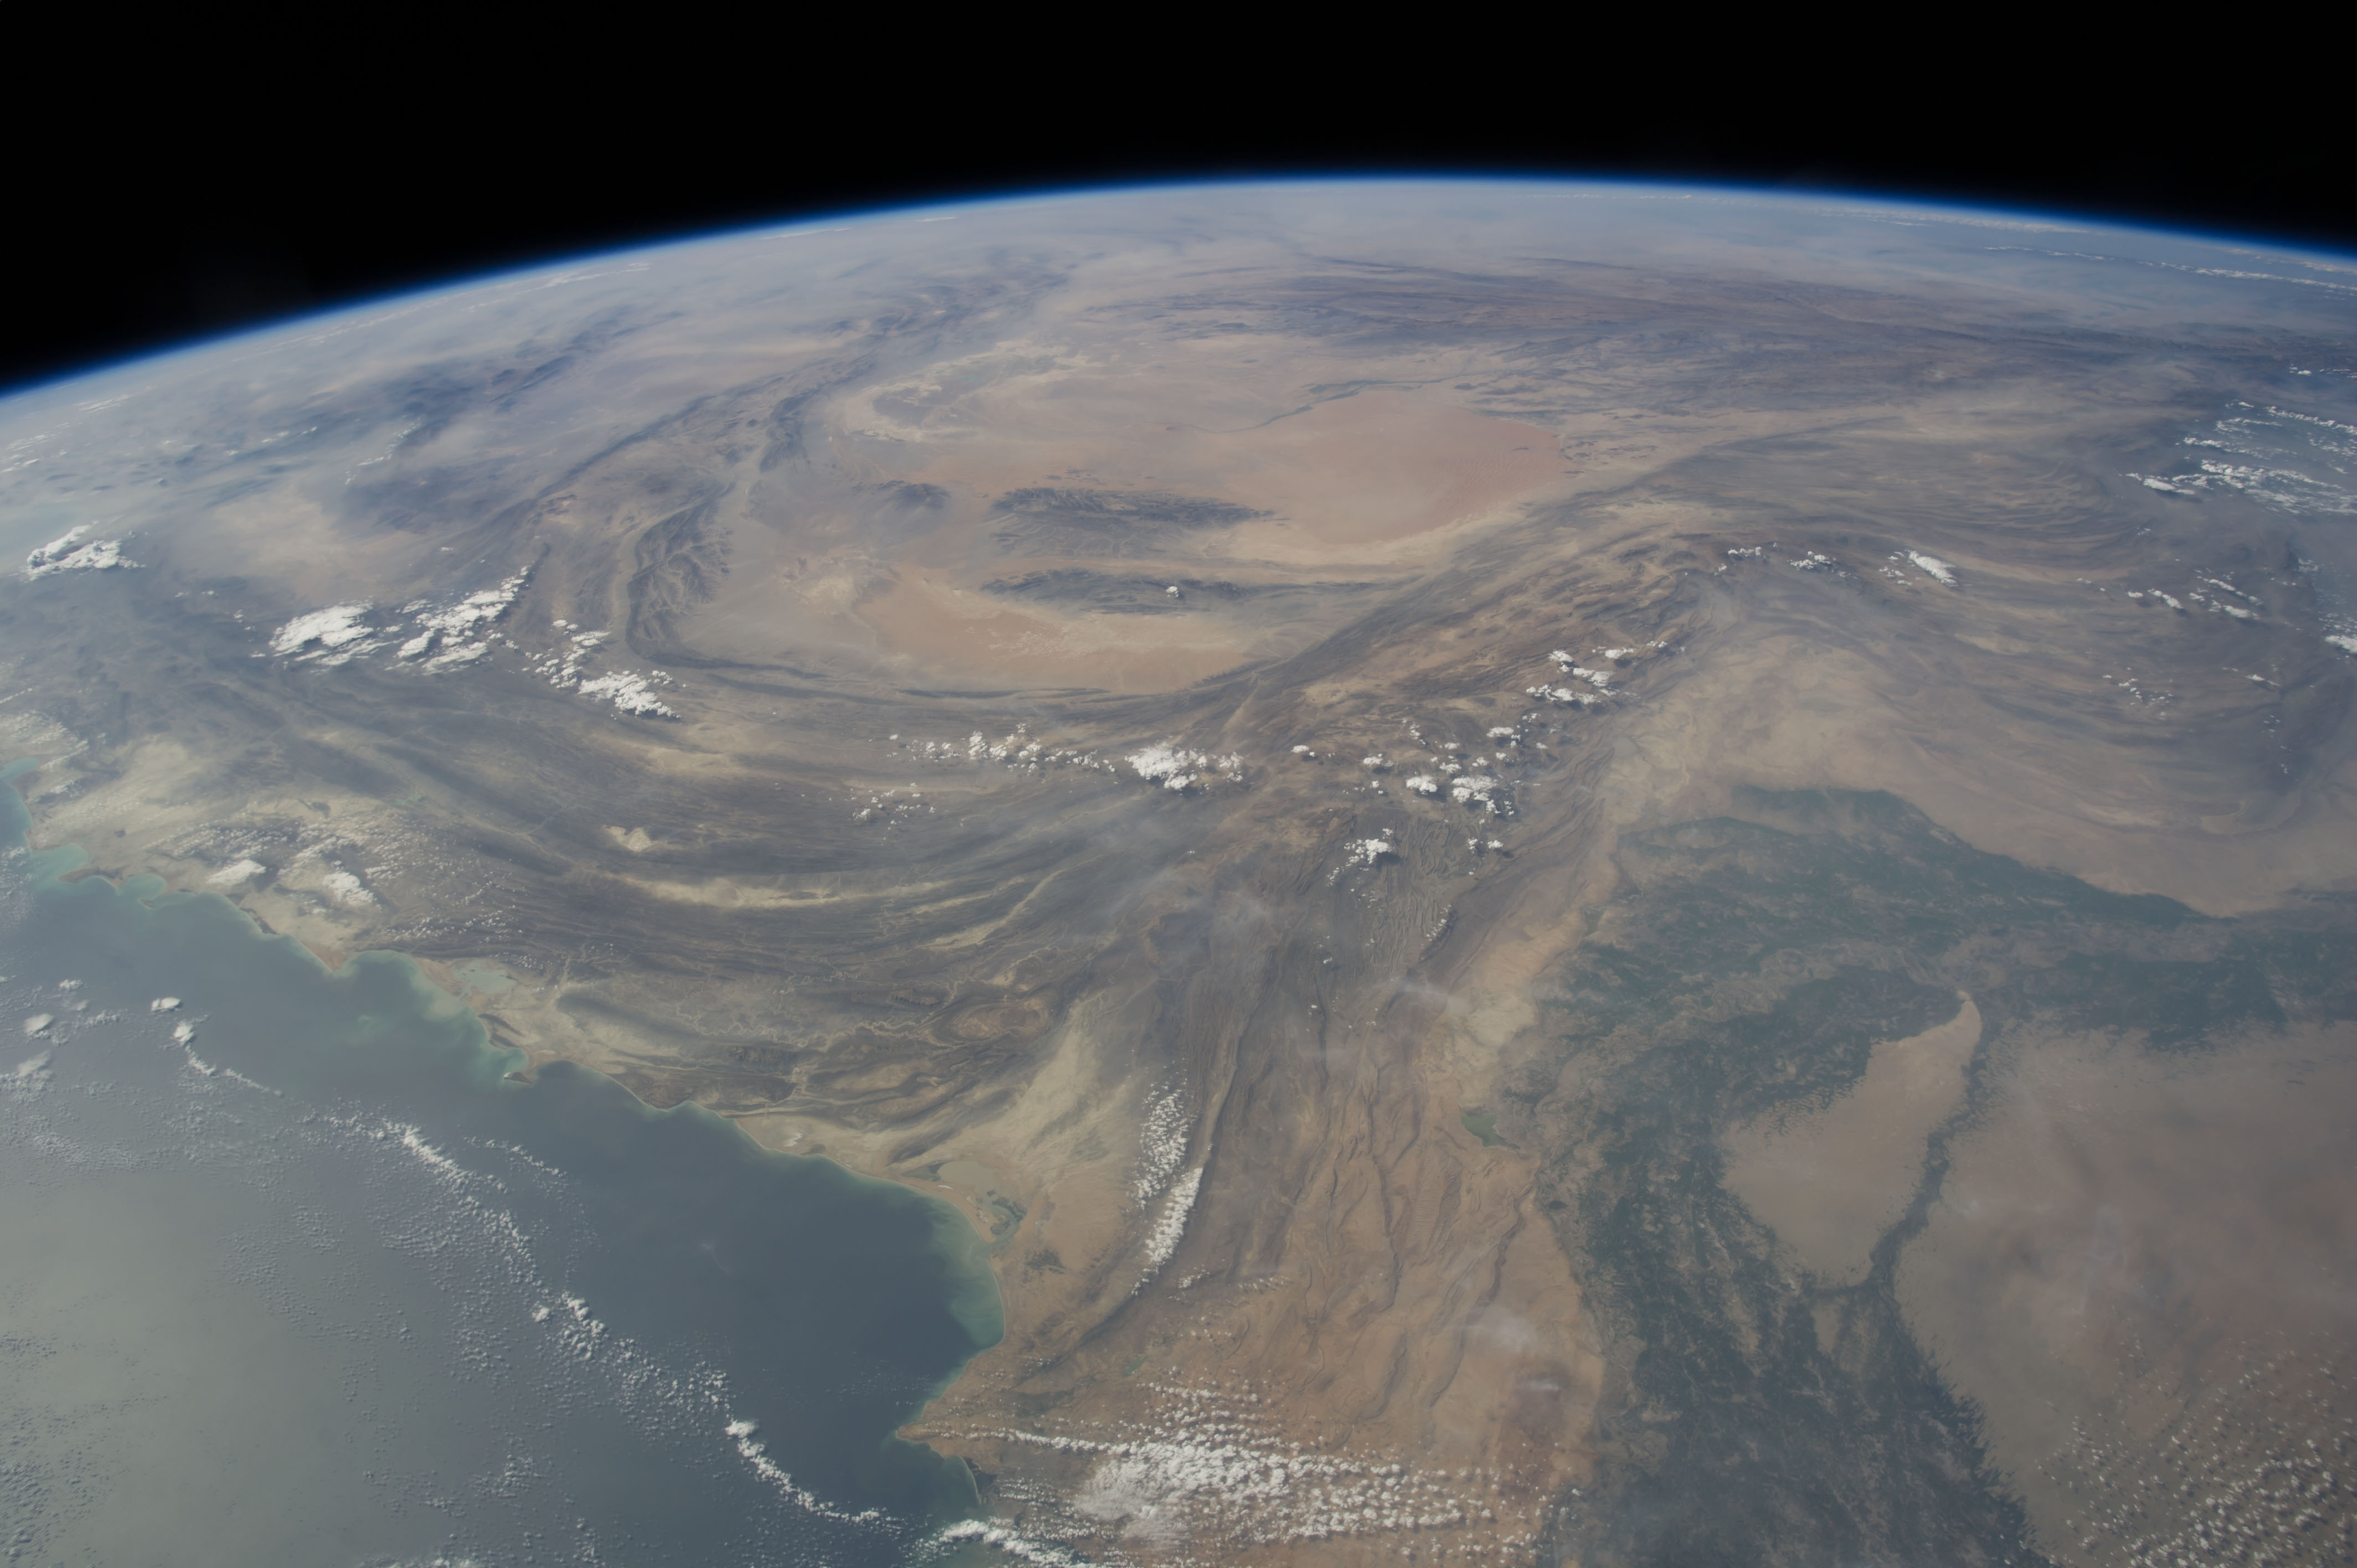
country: PAKISTAN
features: KIRTHAR MOUNTAINS, BALOCHISTAN, KARACHI, ARAB SEA, DESERT, EARTH LIMB
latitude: 27.0
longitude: 65.5
